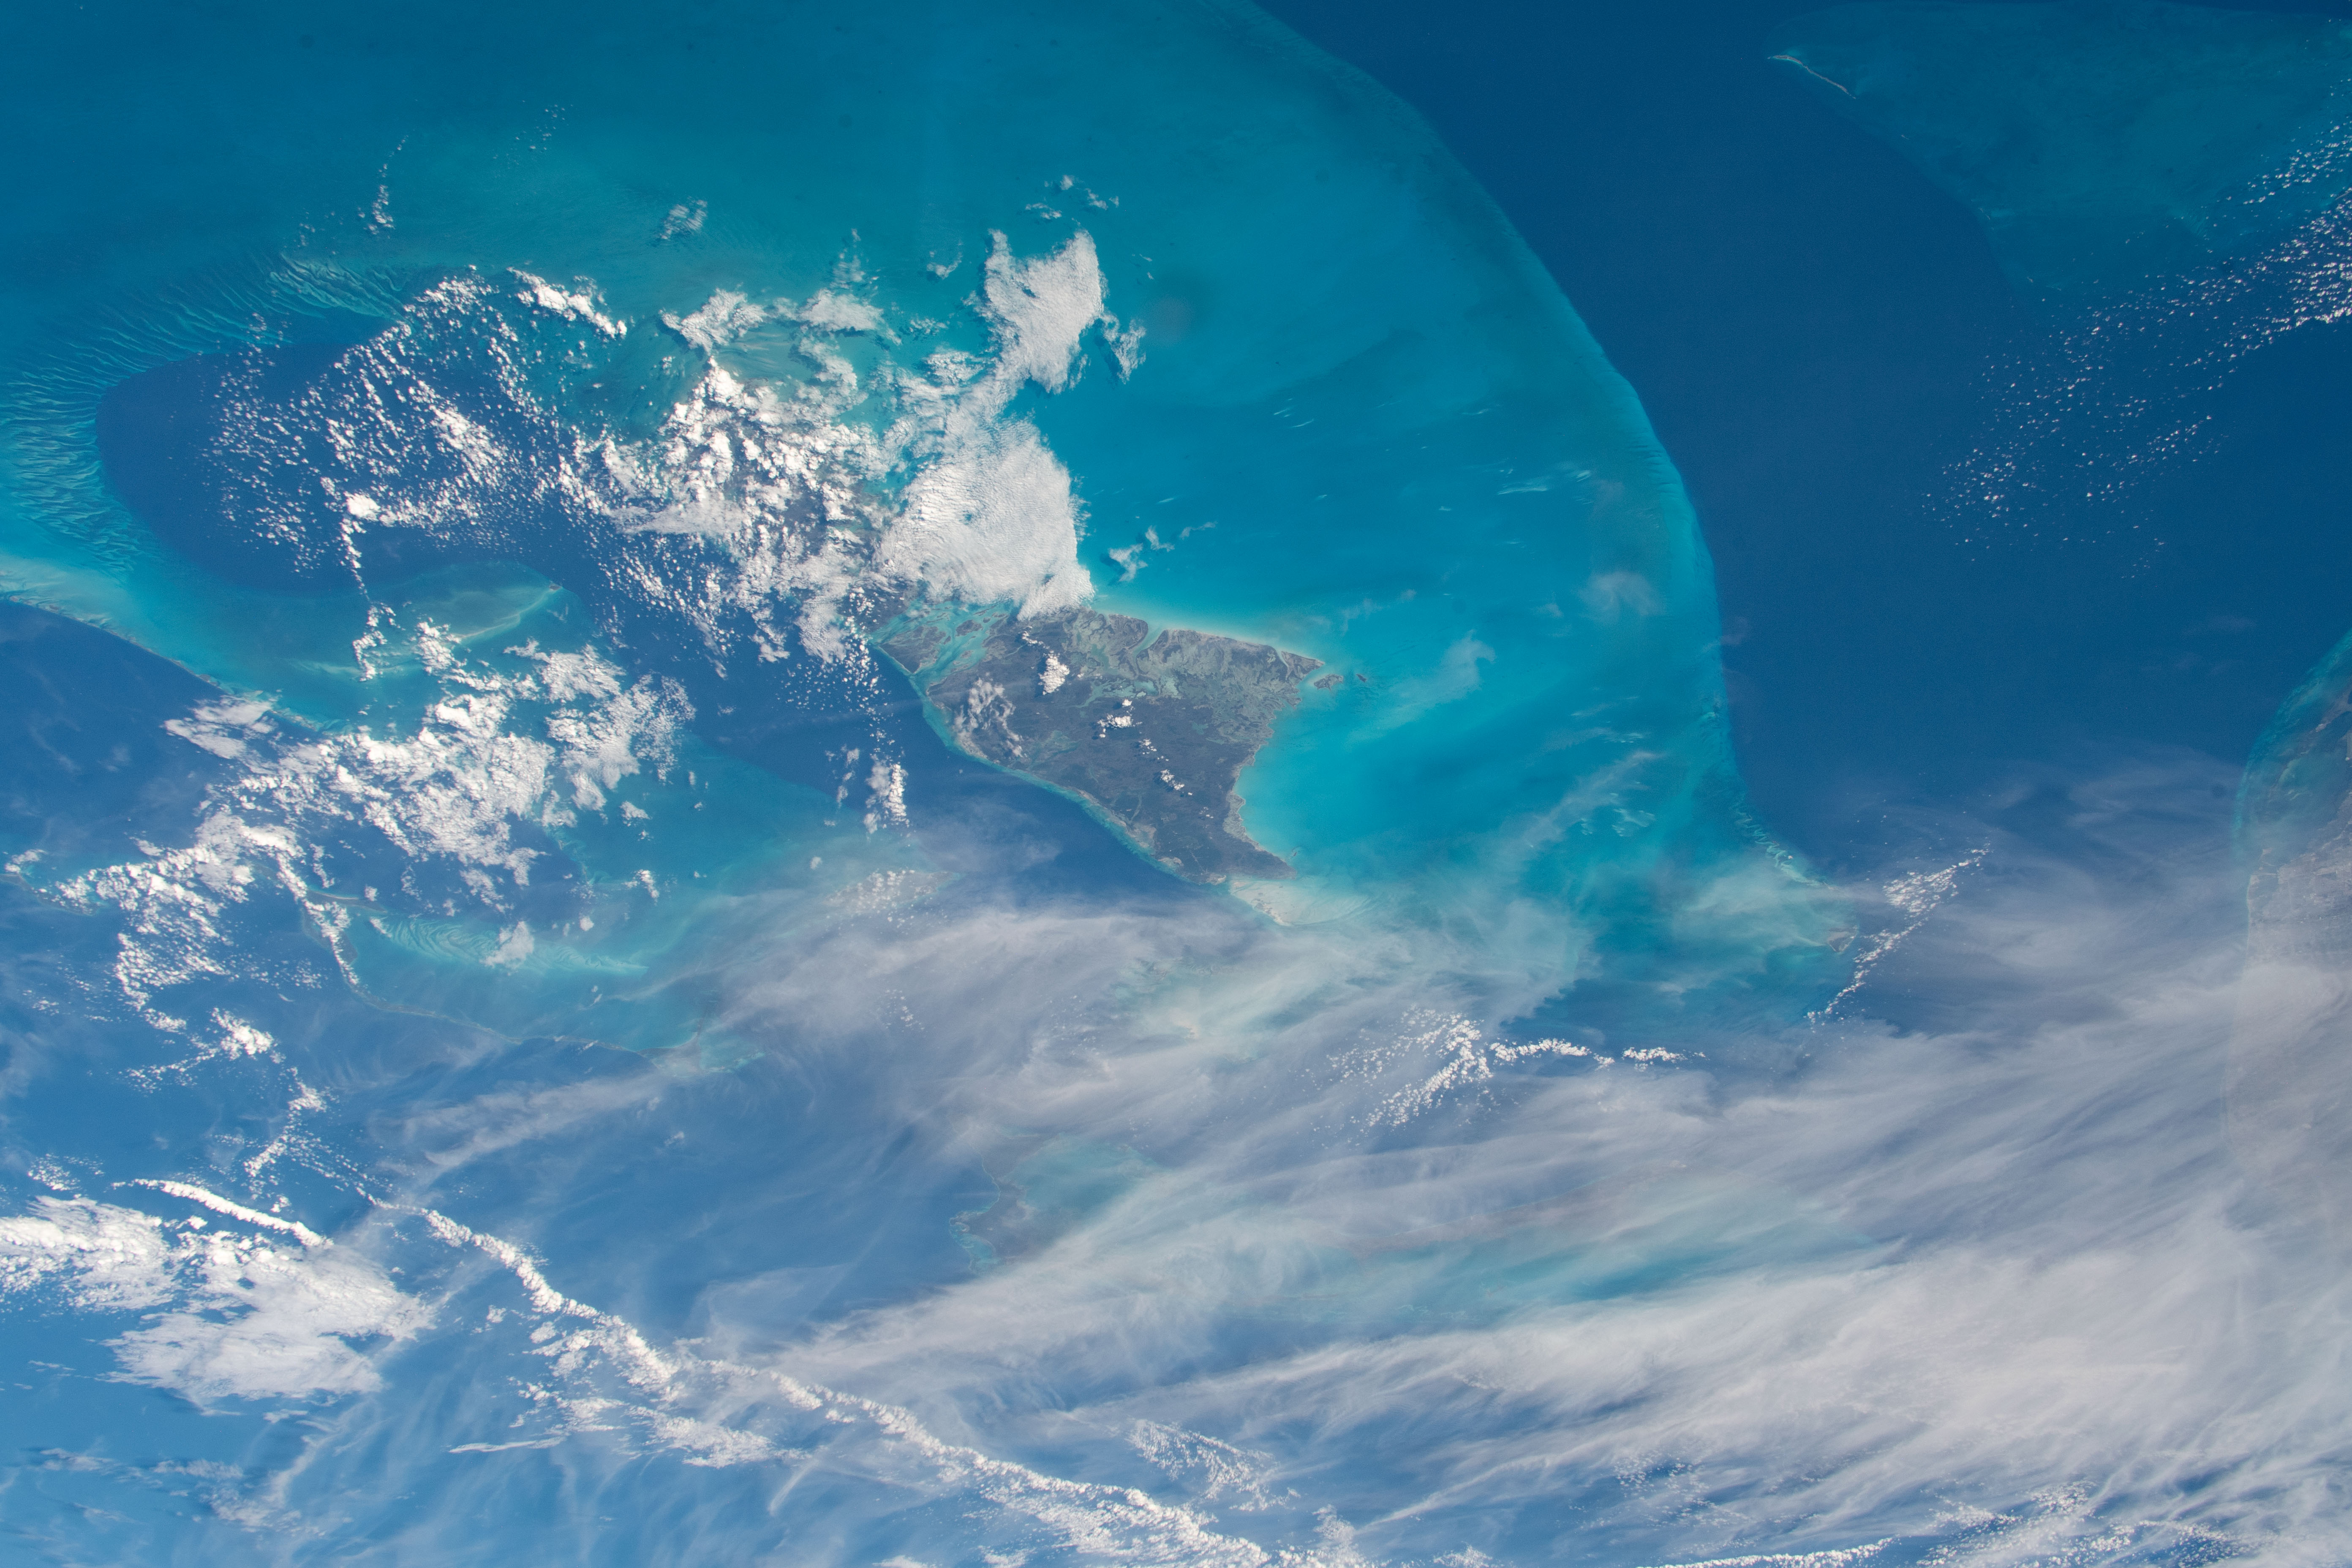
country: BAHAMAS
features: THE BAHAMAS, THE TONGUE OF THE OCEAN
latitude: 25.0
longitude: -78.0
